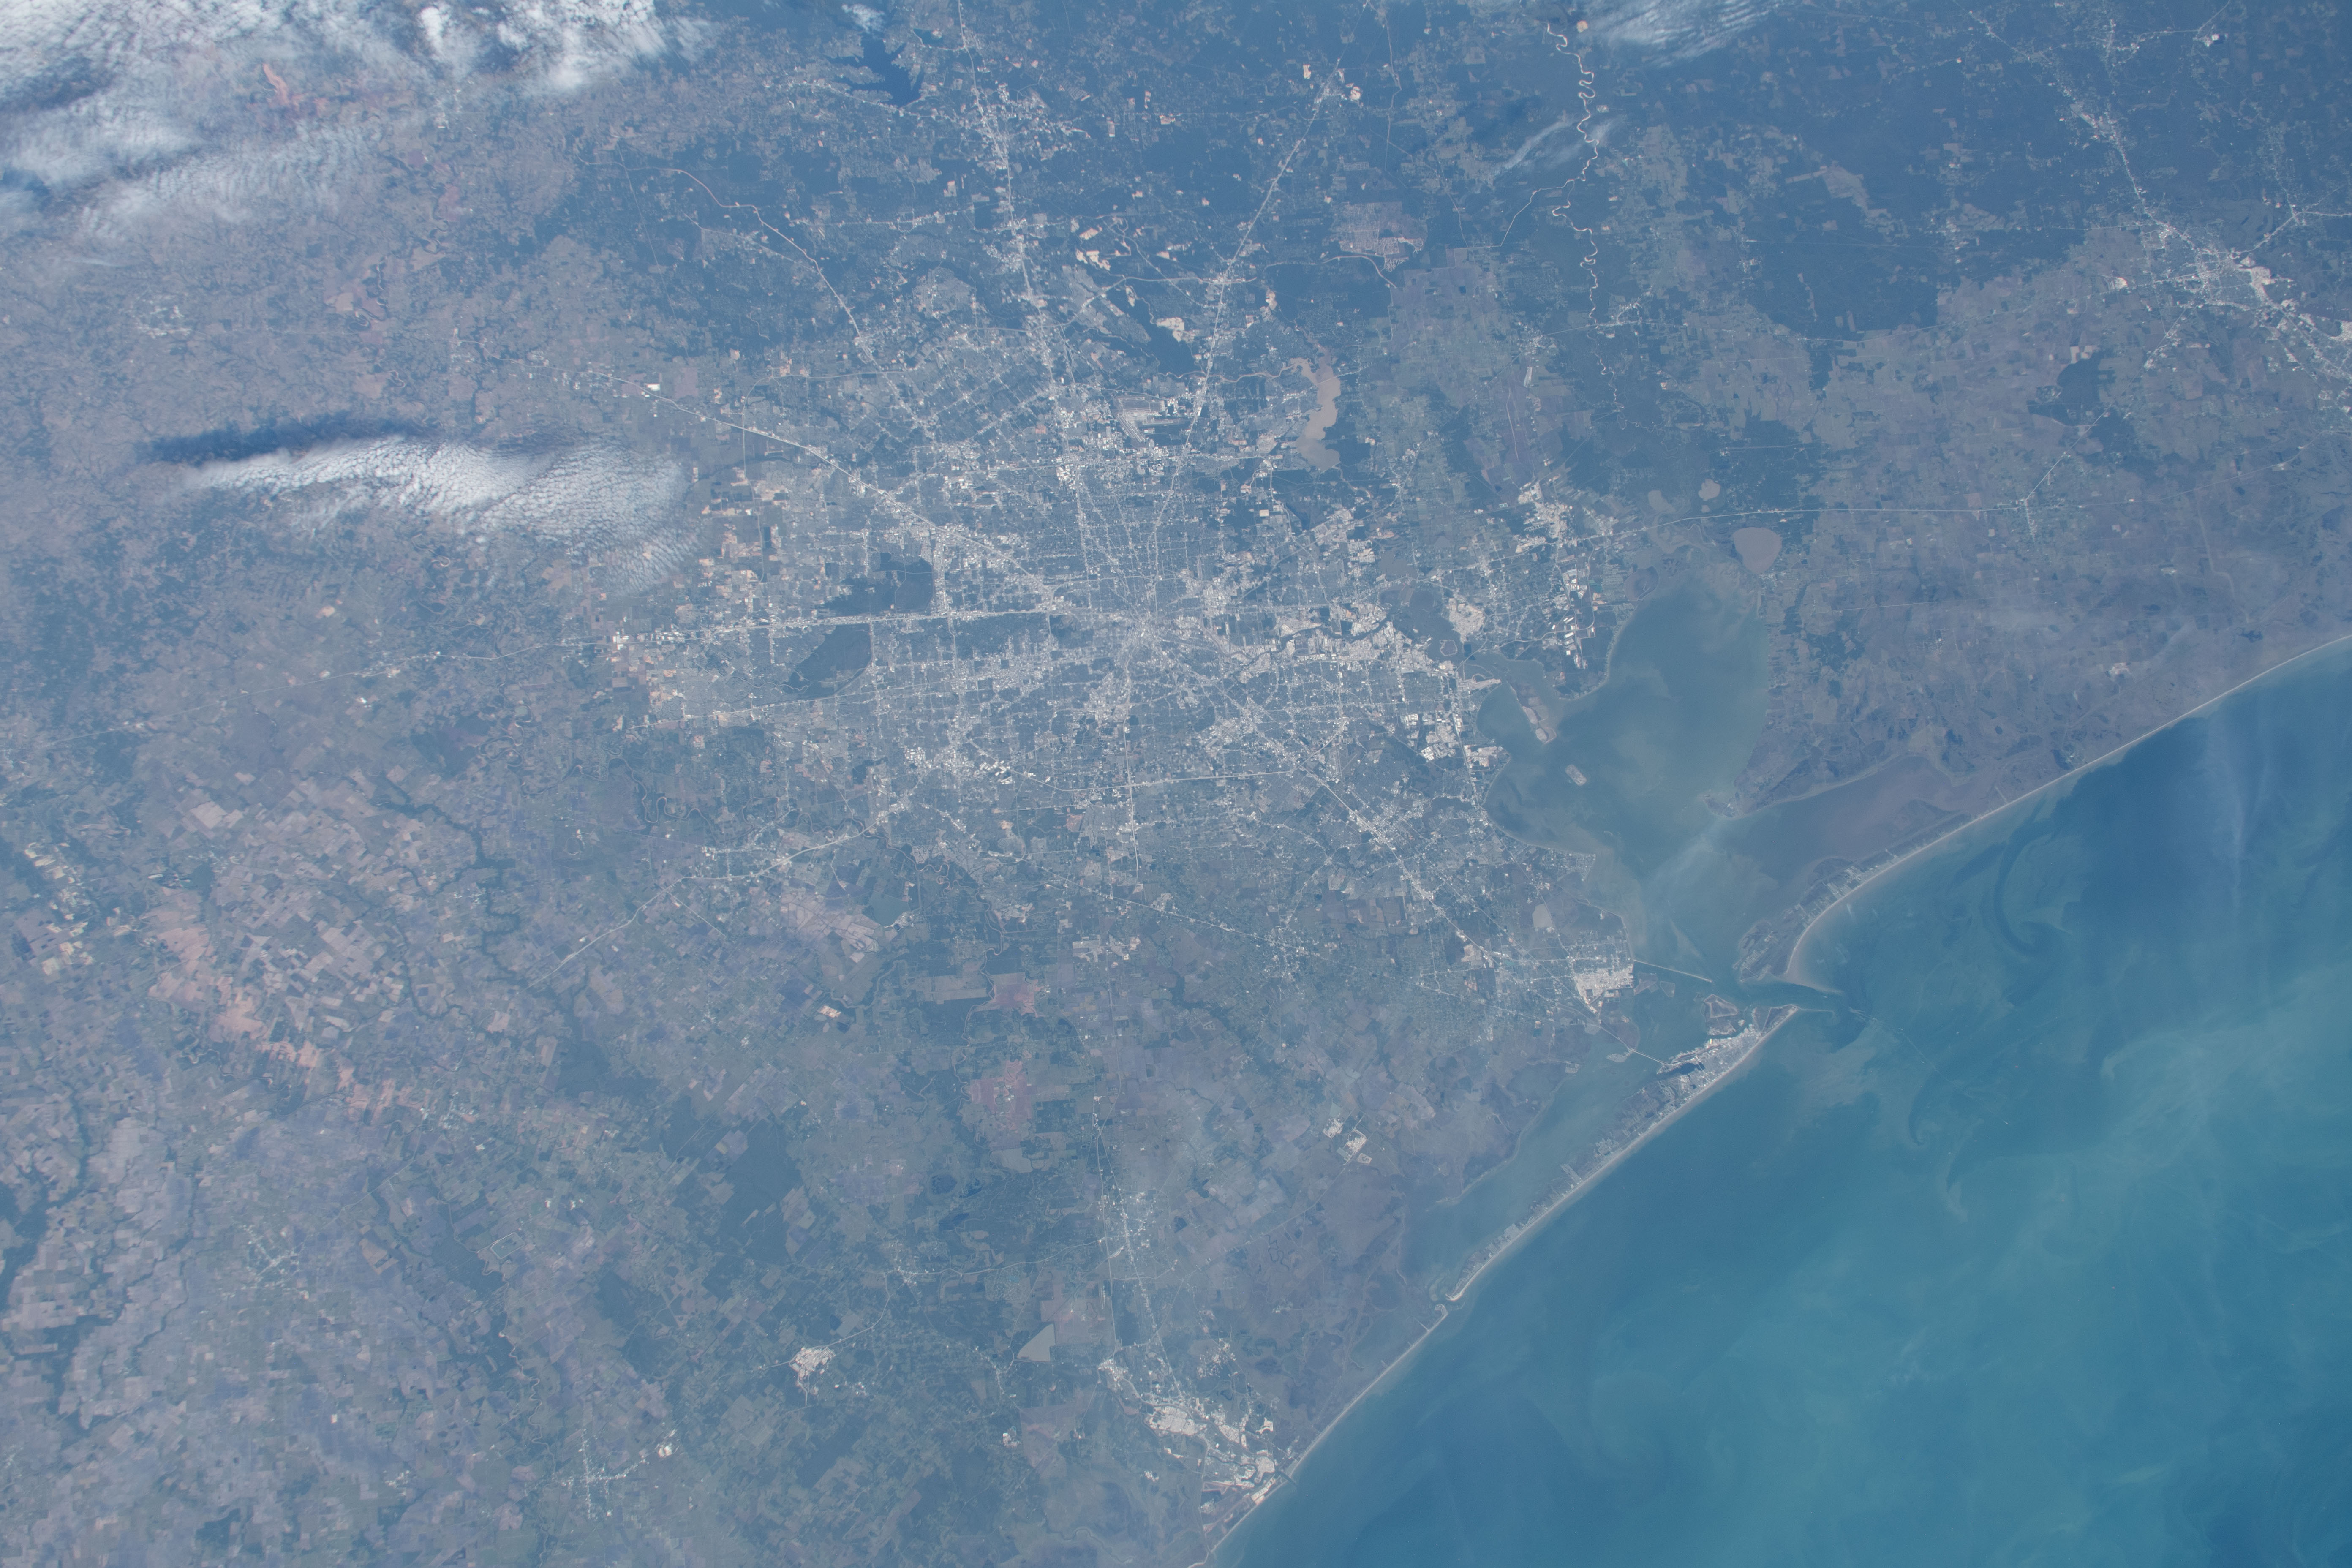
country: USA-TEXAS
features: HOUSTON, GALVESTON BAY
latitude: 29.5
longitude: -95.0
